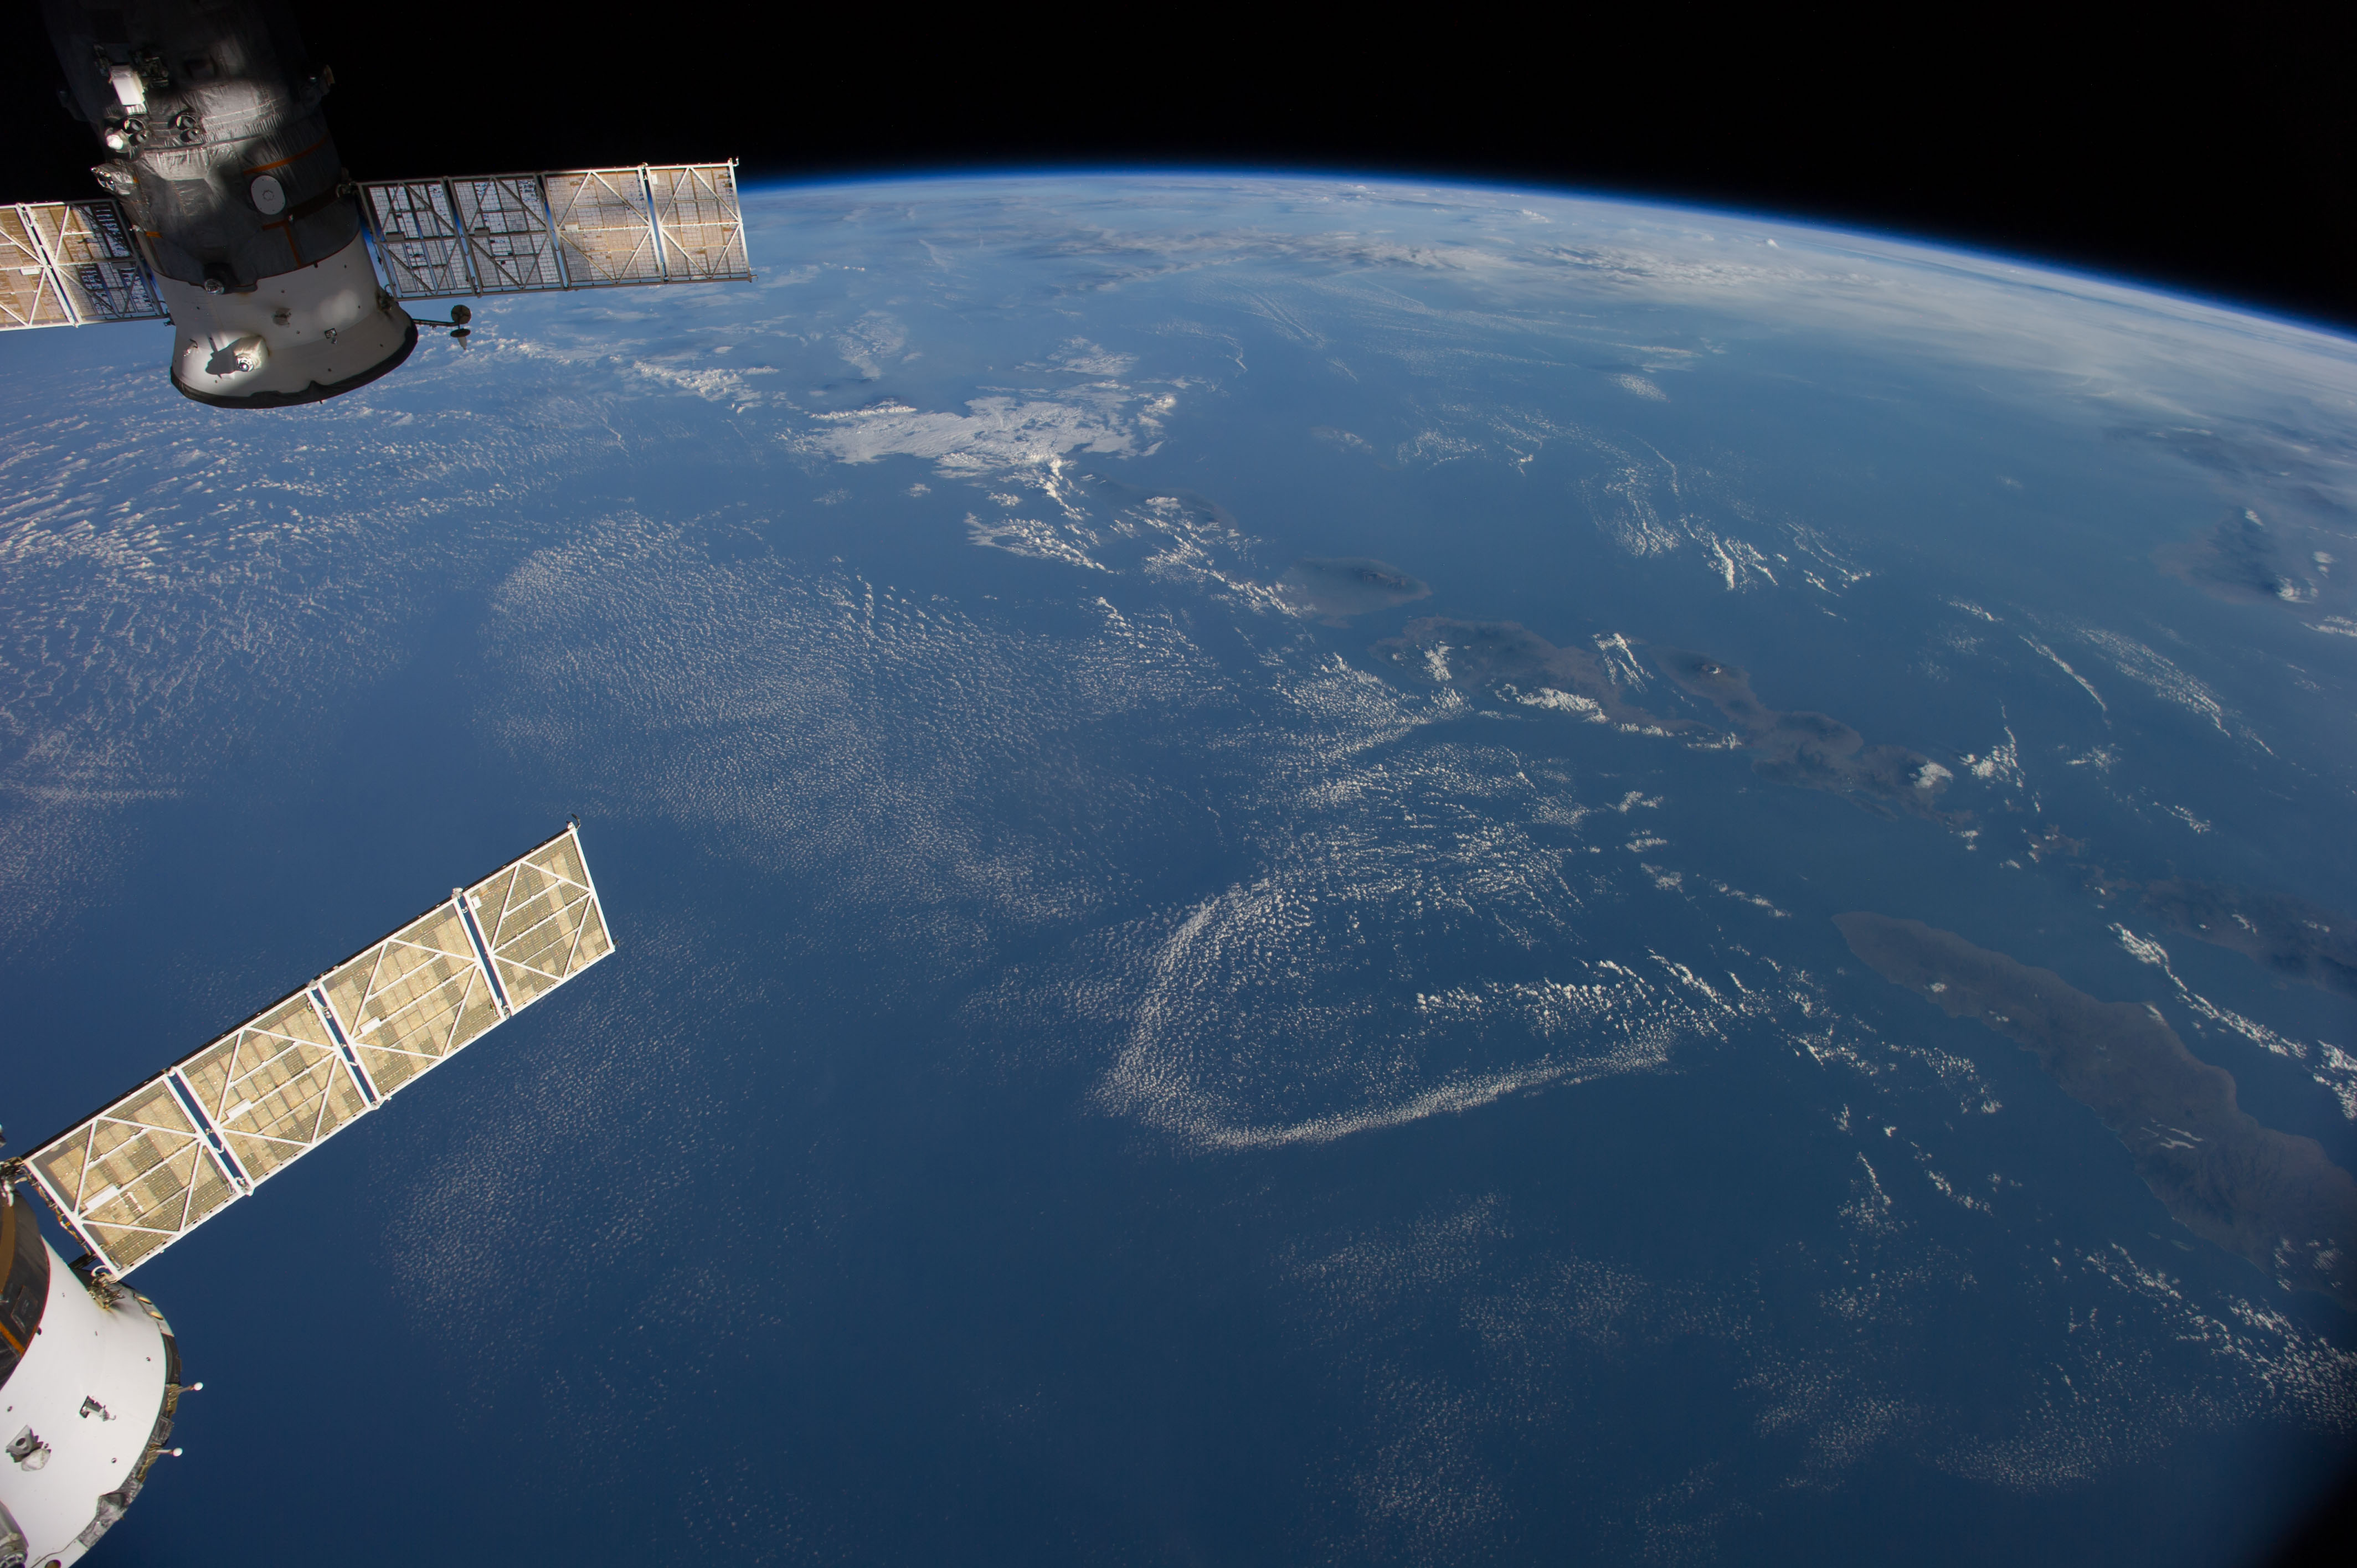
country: INDONESIA
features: BALI, W. NUSA TENGGARA, BALI S., JAVA S., MT. RINJANI, MT. TAMBORA, ATMOSPHERIC LIMB
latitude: -10.5
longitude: 116.0
